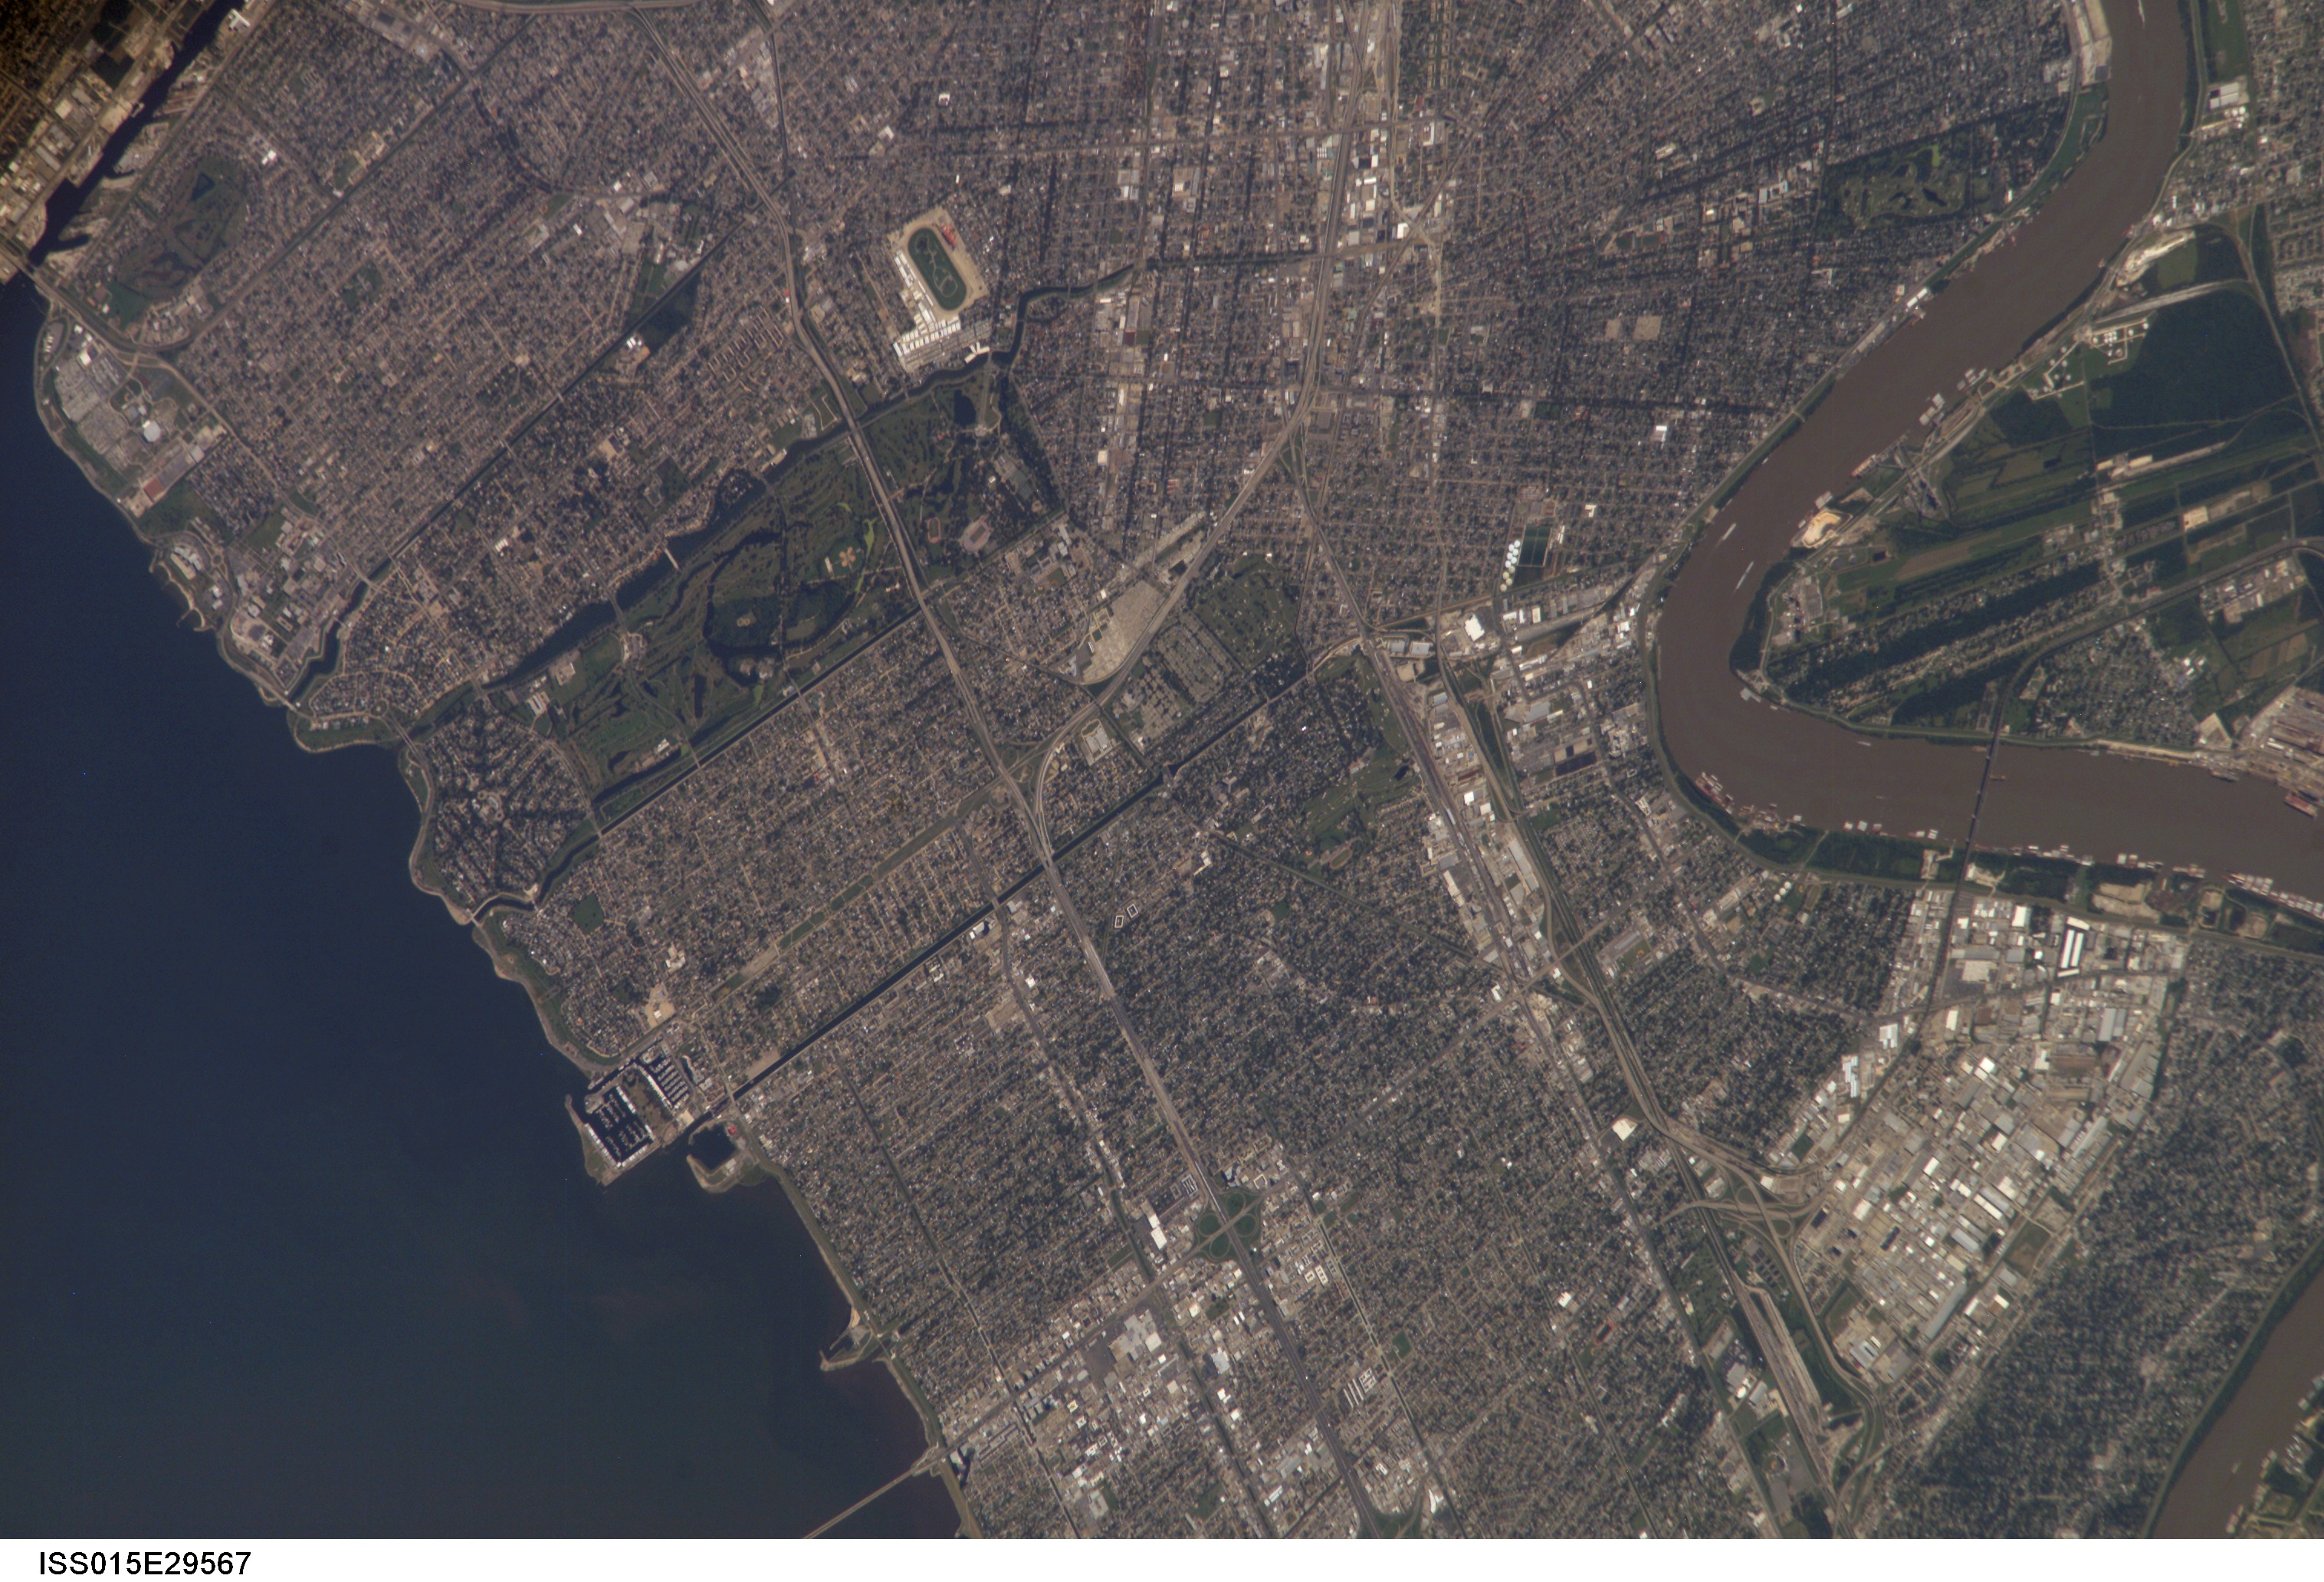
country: USA-LOUISIANA
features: NW. NEW ORLEANS, R., LAKE, CAN.
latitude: 30.0
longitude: -90.1
